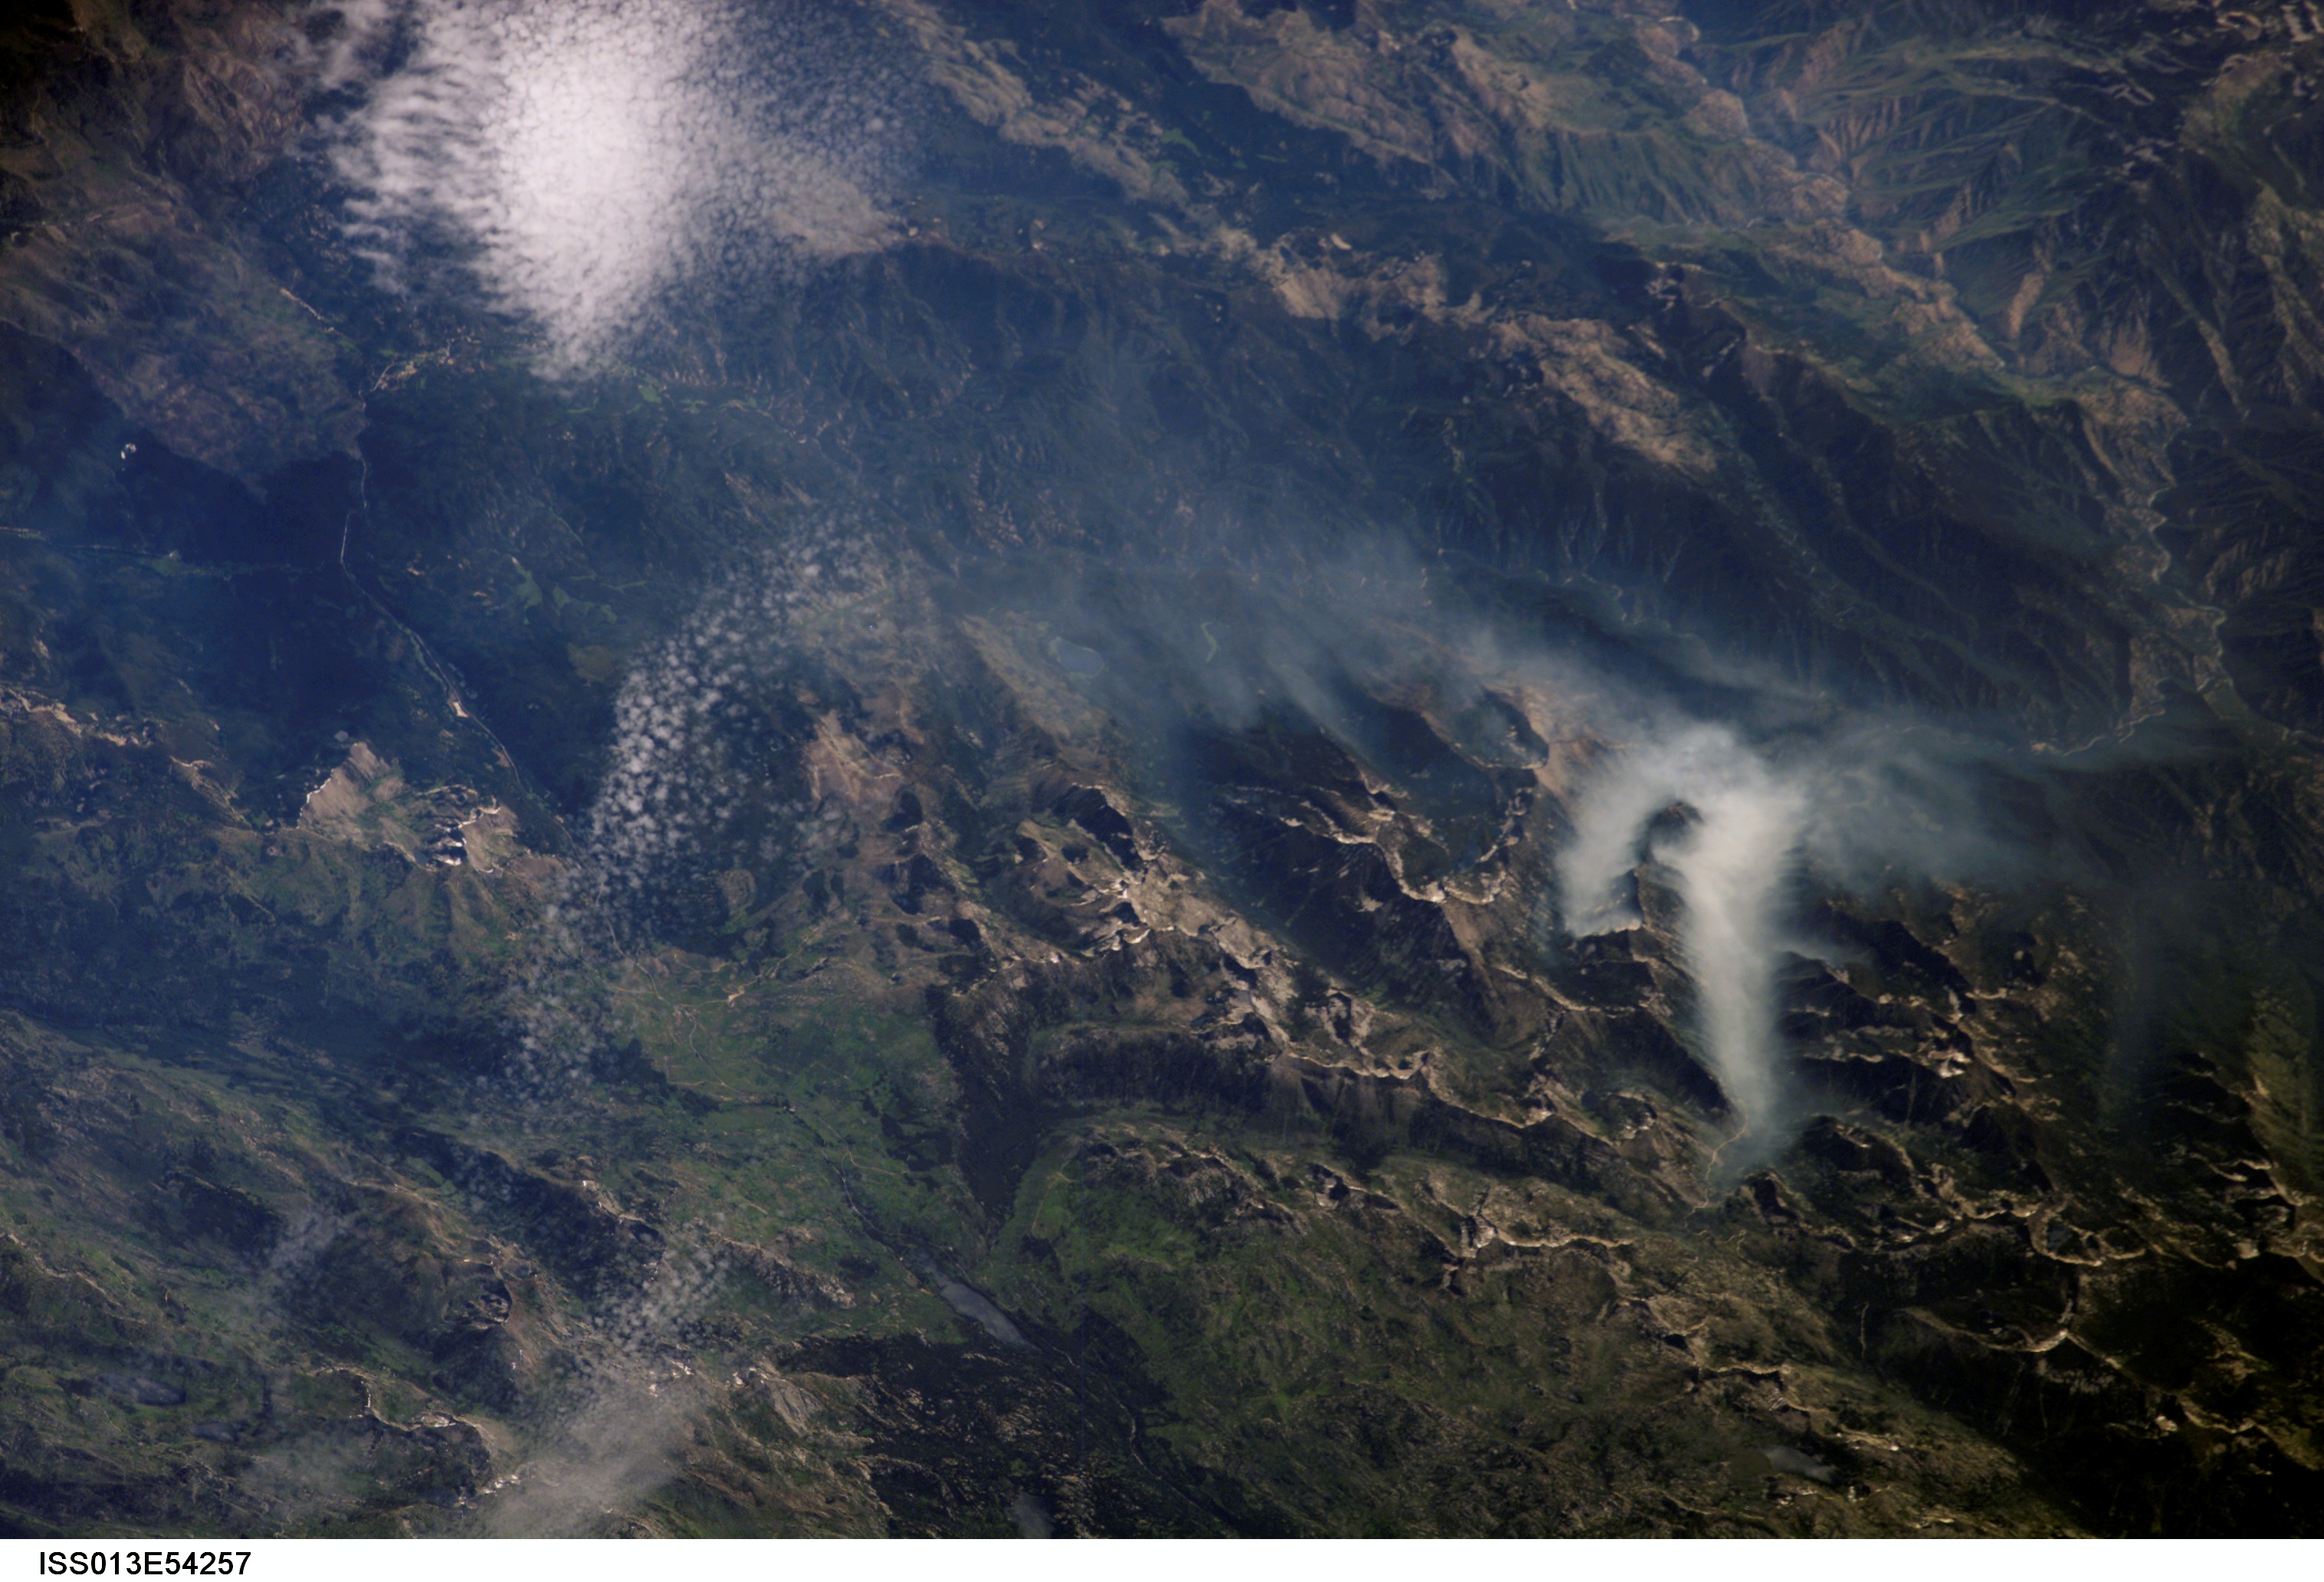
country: USA-IDAHO
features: SALMON RIVER MOUNTAINS
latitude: 45.1
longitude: -115.8
